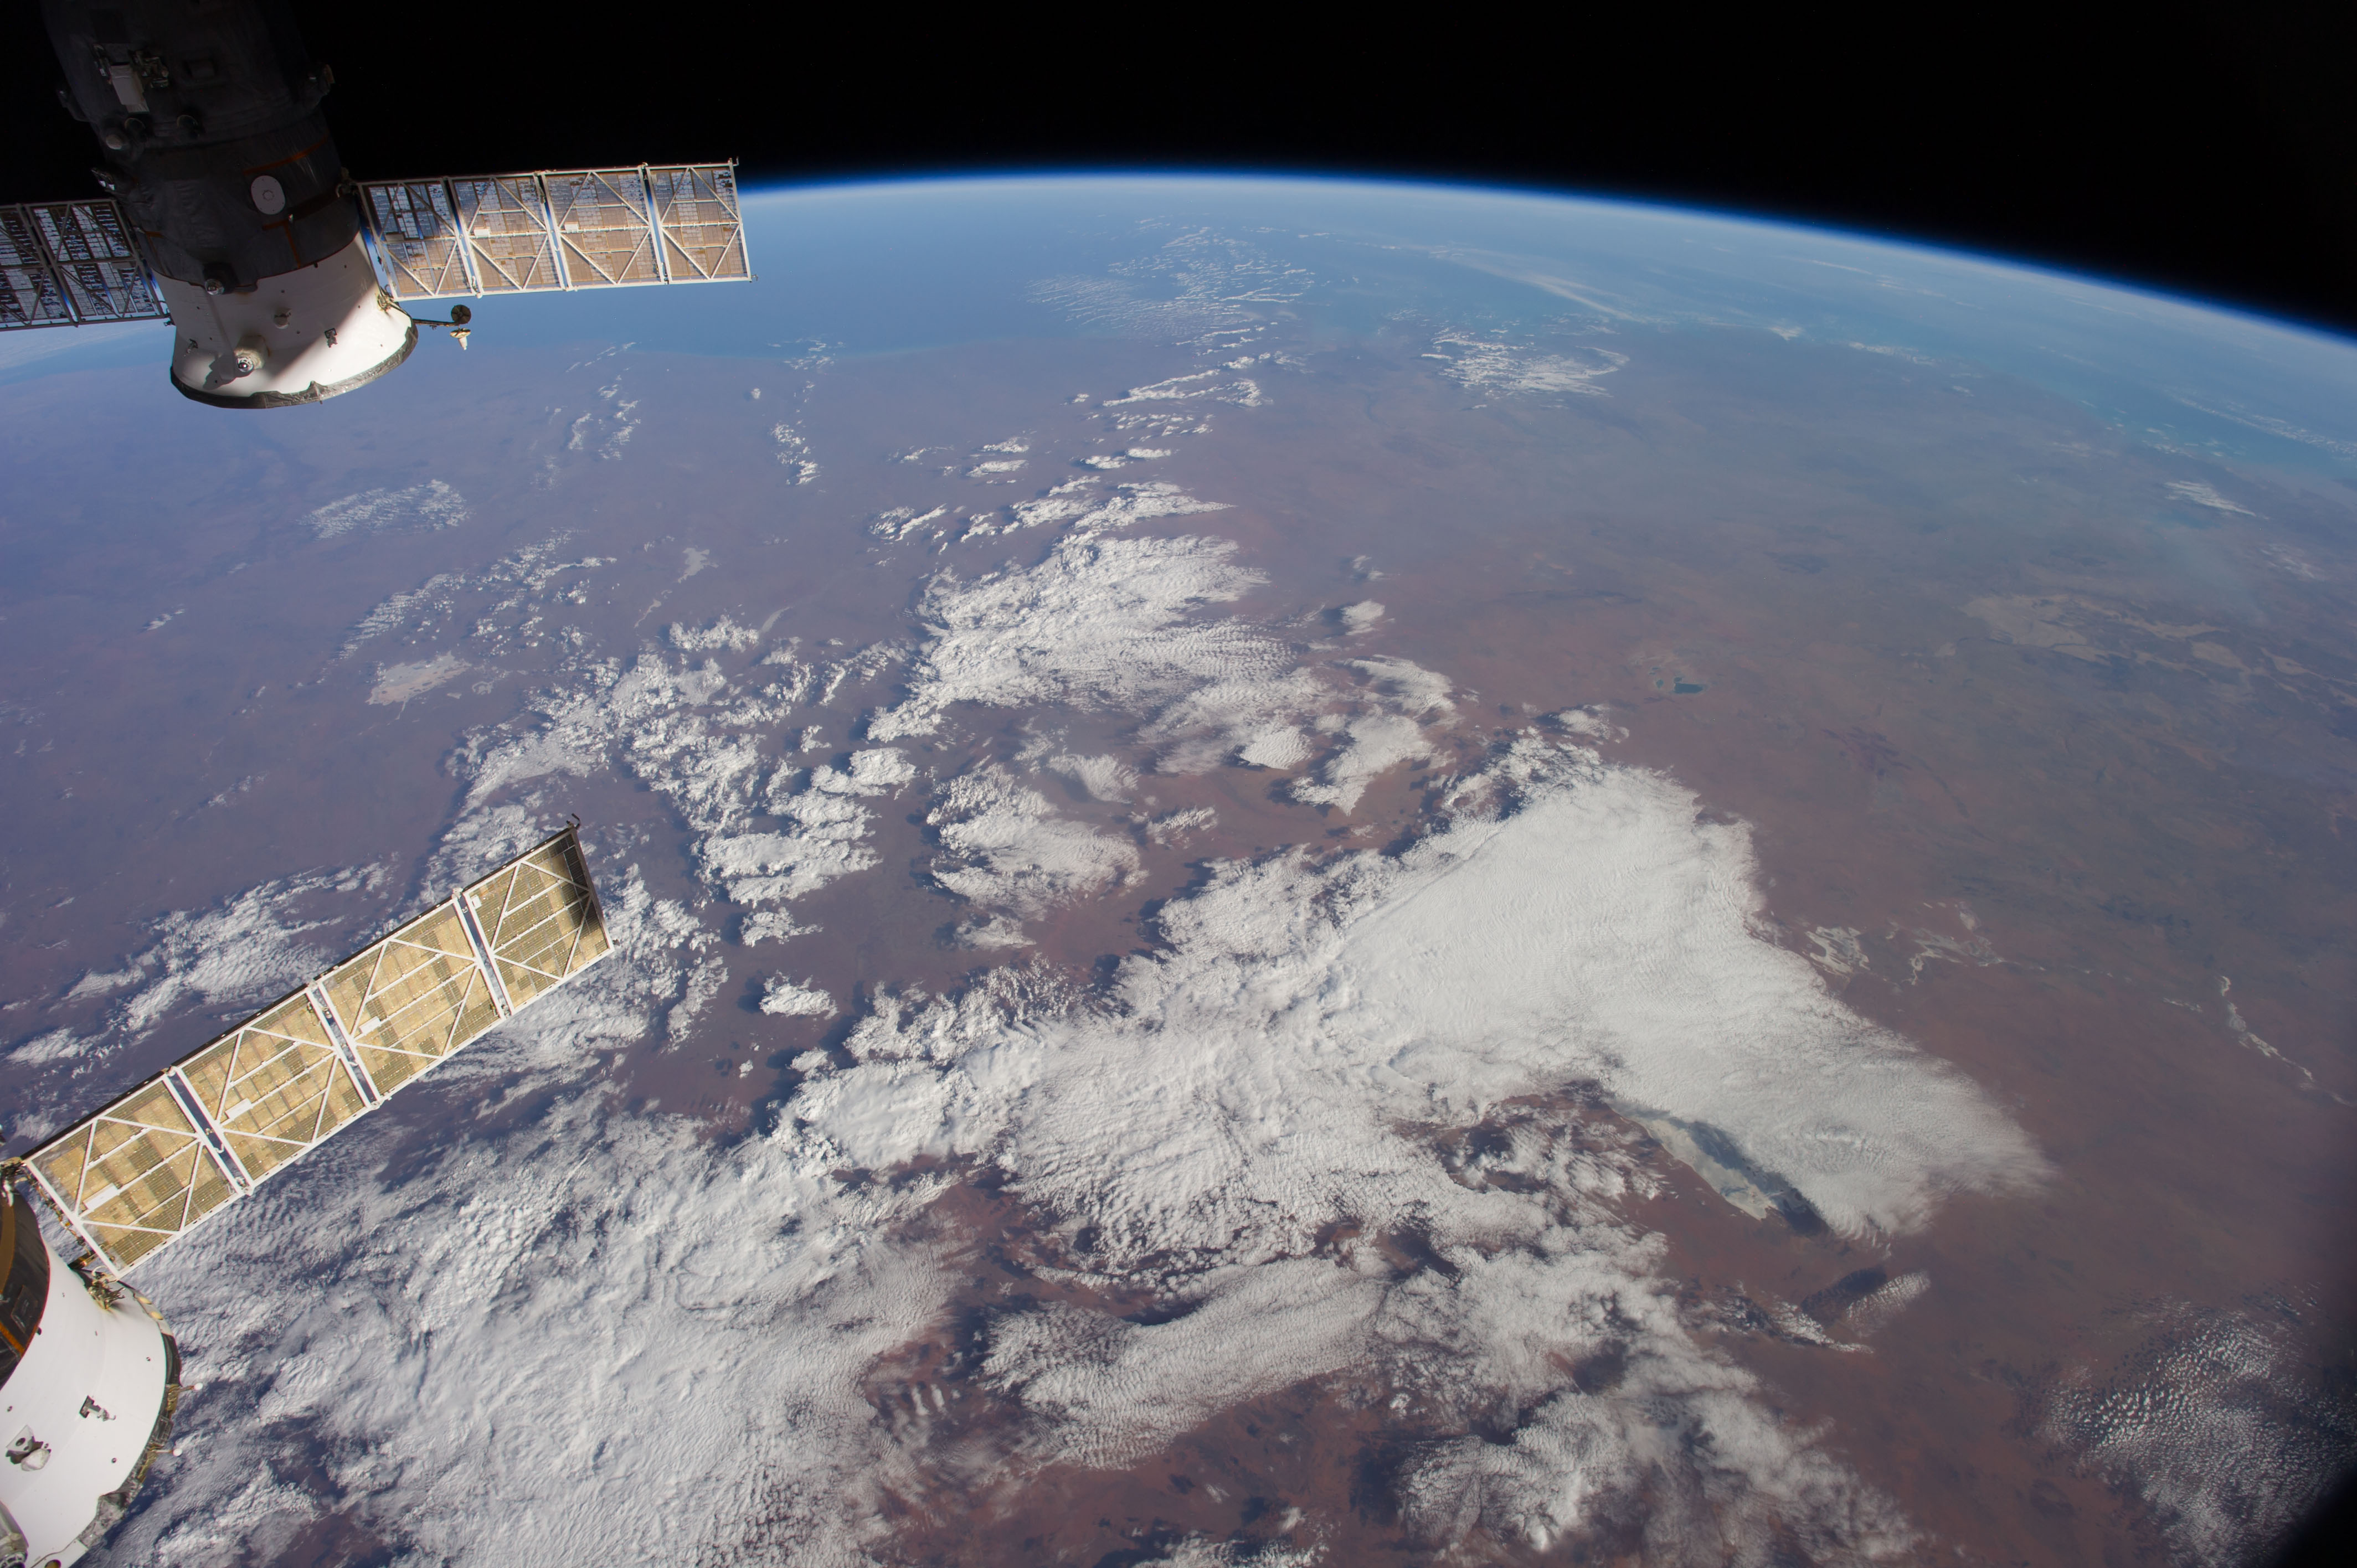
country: AUSTRALIA-WA
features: INDIAN O., L. GREGORY, L. MACKAY, GREAT SANDY DES., ATMOSPHERIC LIMB
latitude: -22.0
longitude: 125.5
